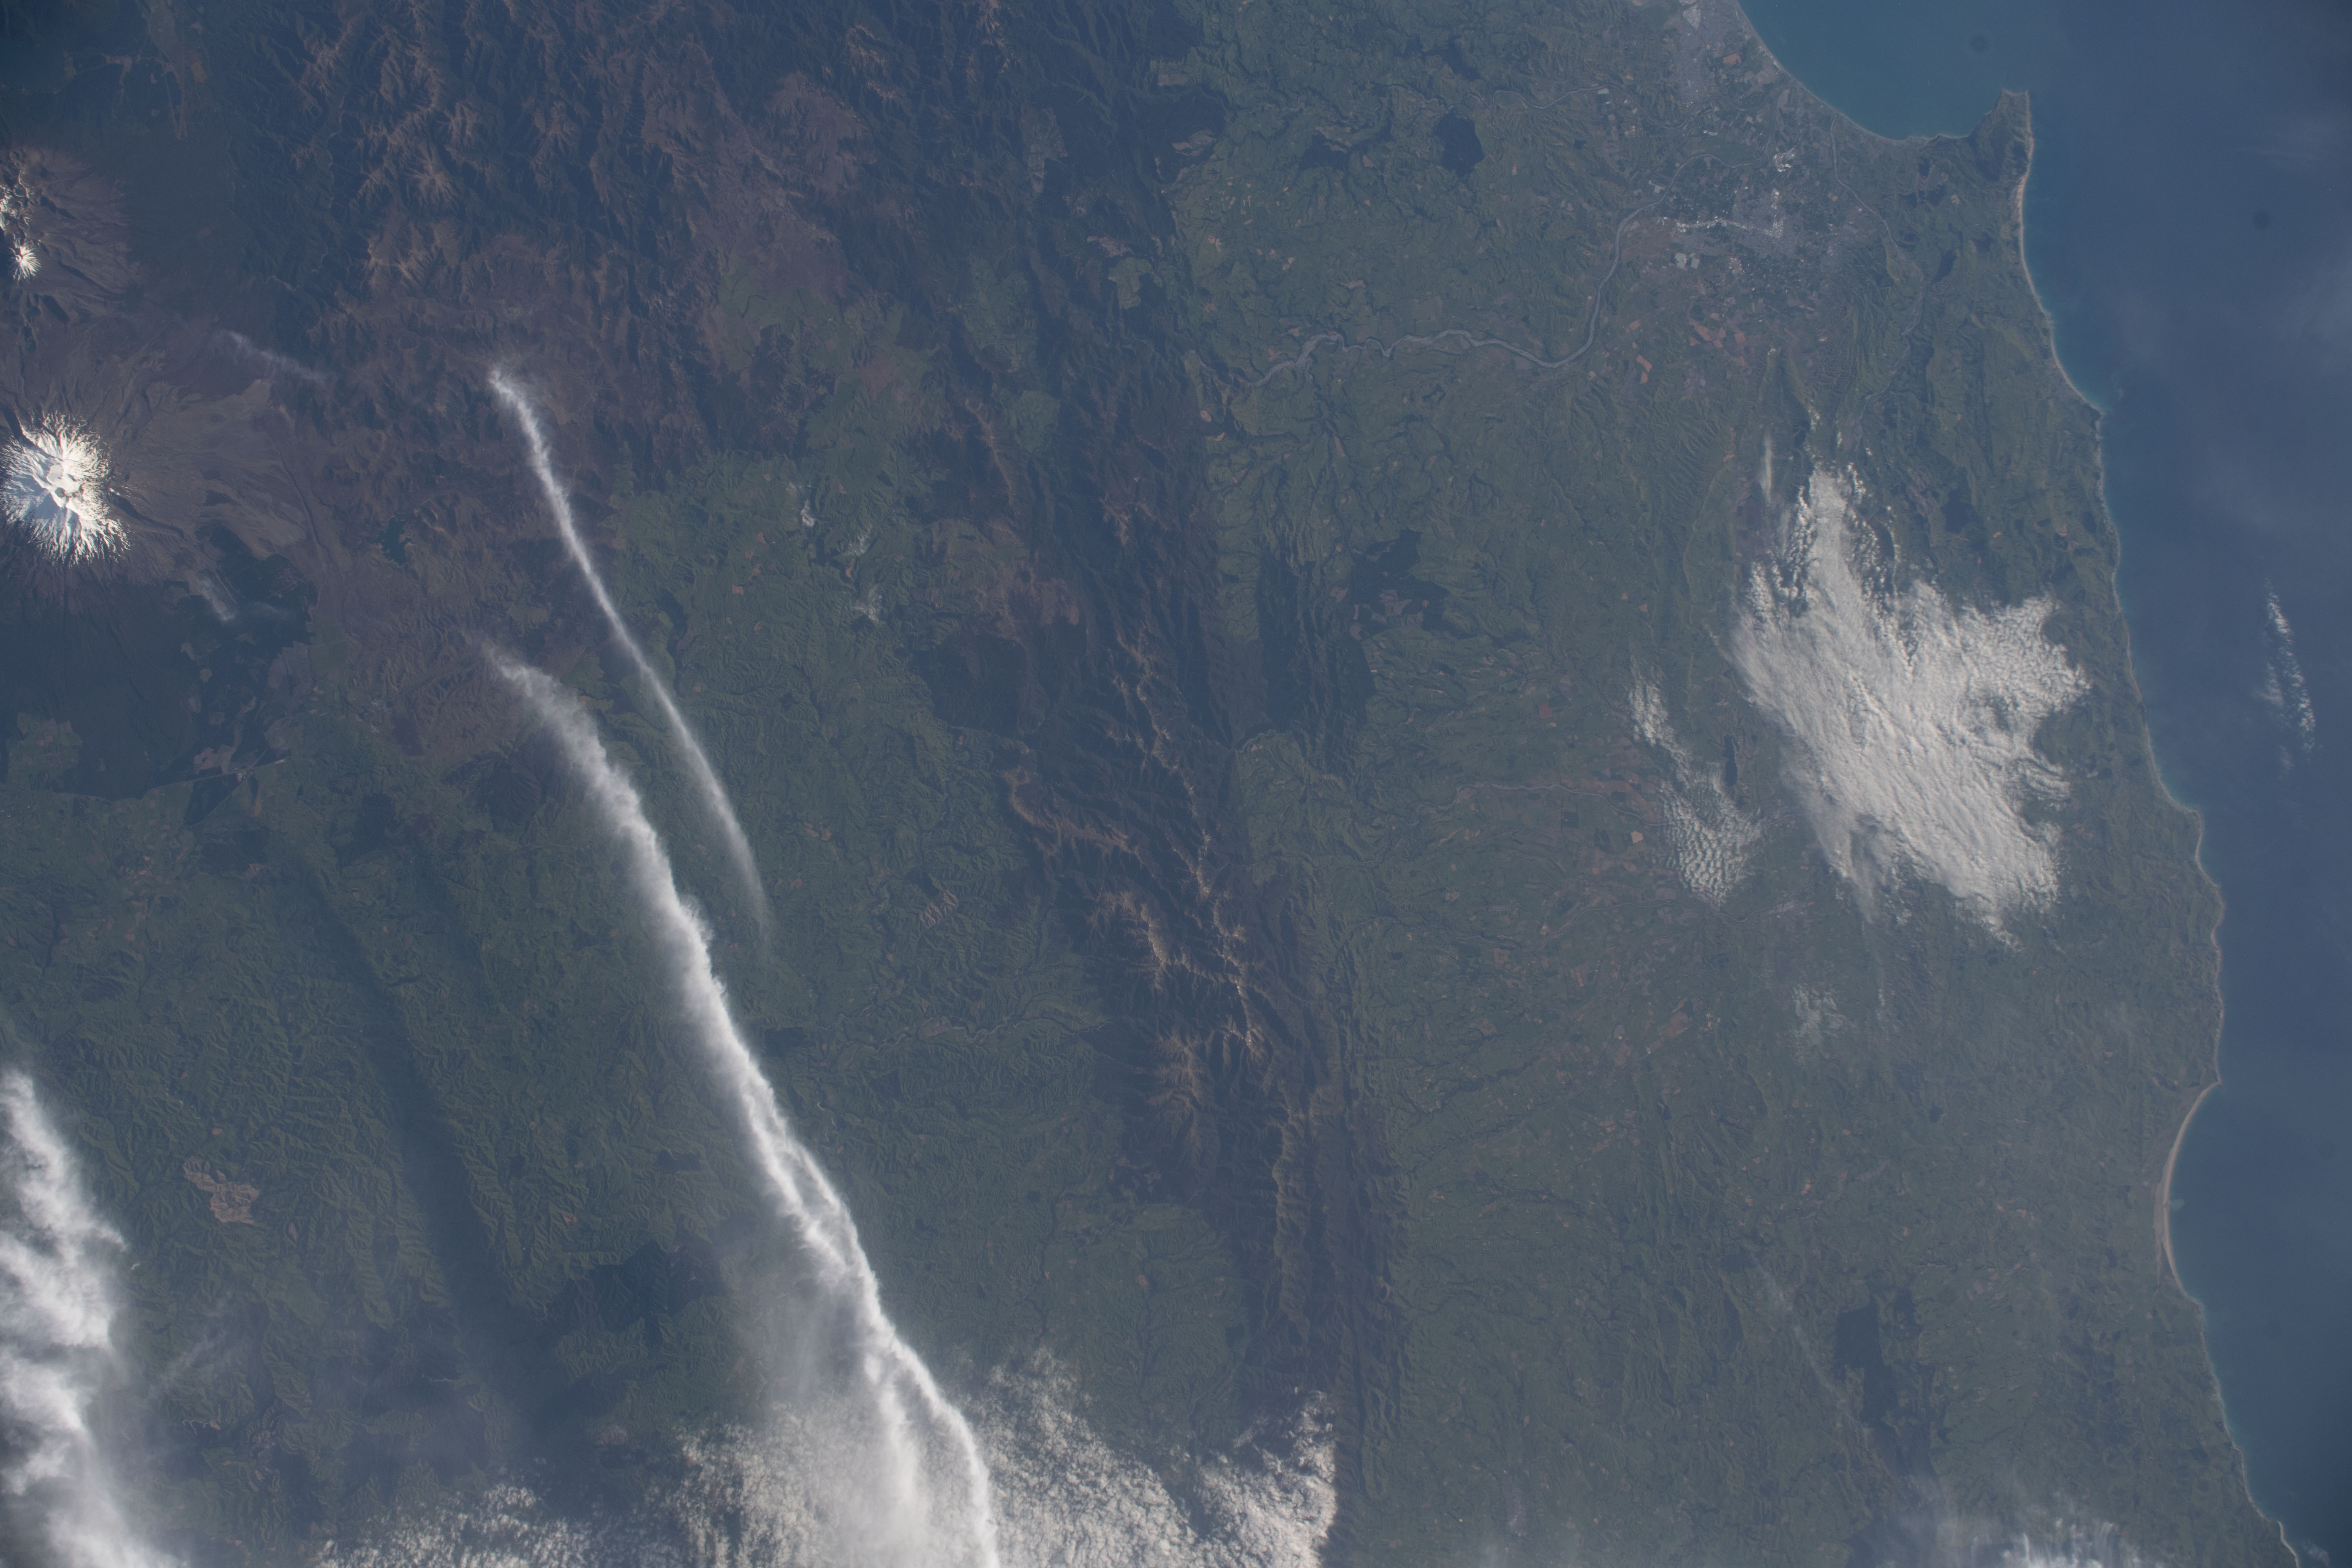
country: NEW ZEALAND-NI
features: MOUNT RUAPEHU, HAWKE'S BAY, RUAHINE FOREST PARK
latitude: -39.8
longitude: 176.3
